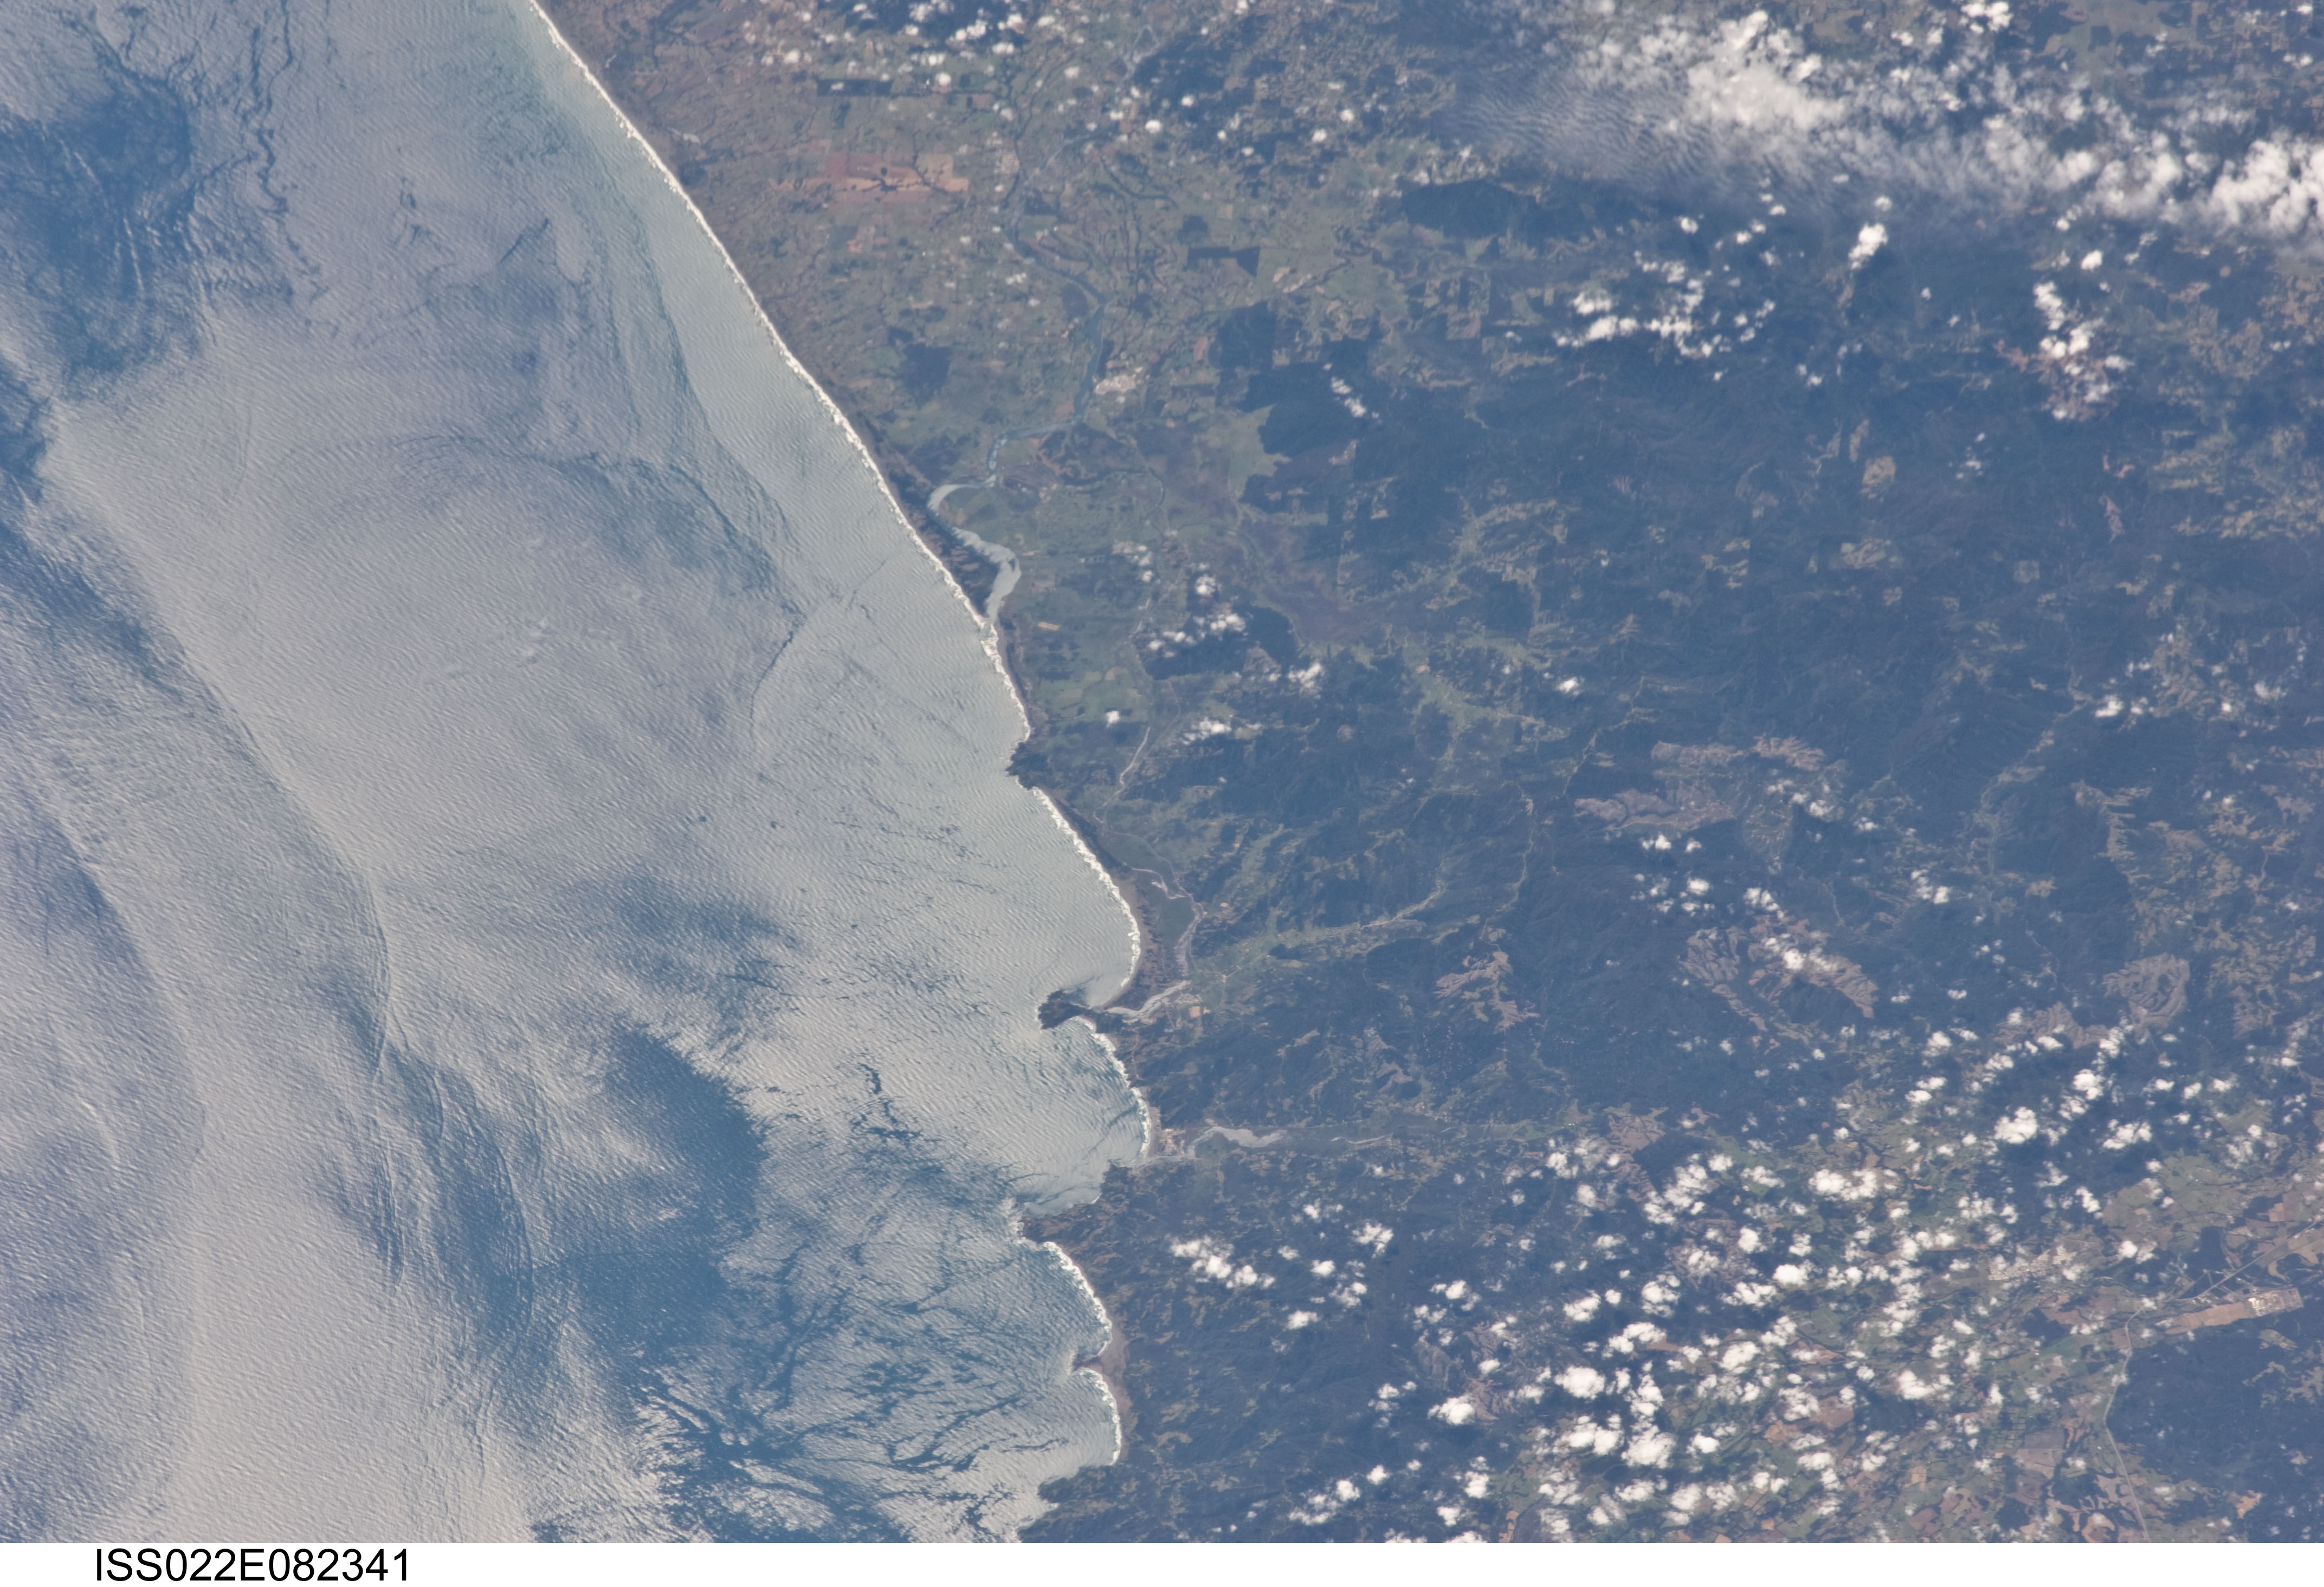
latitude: -39.3
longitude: -73.1
